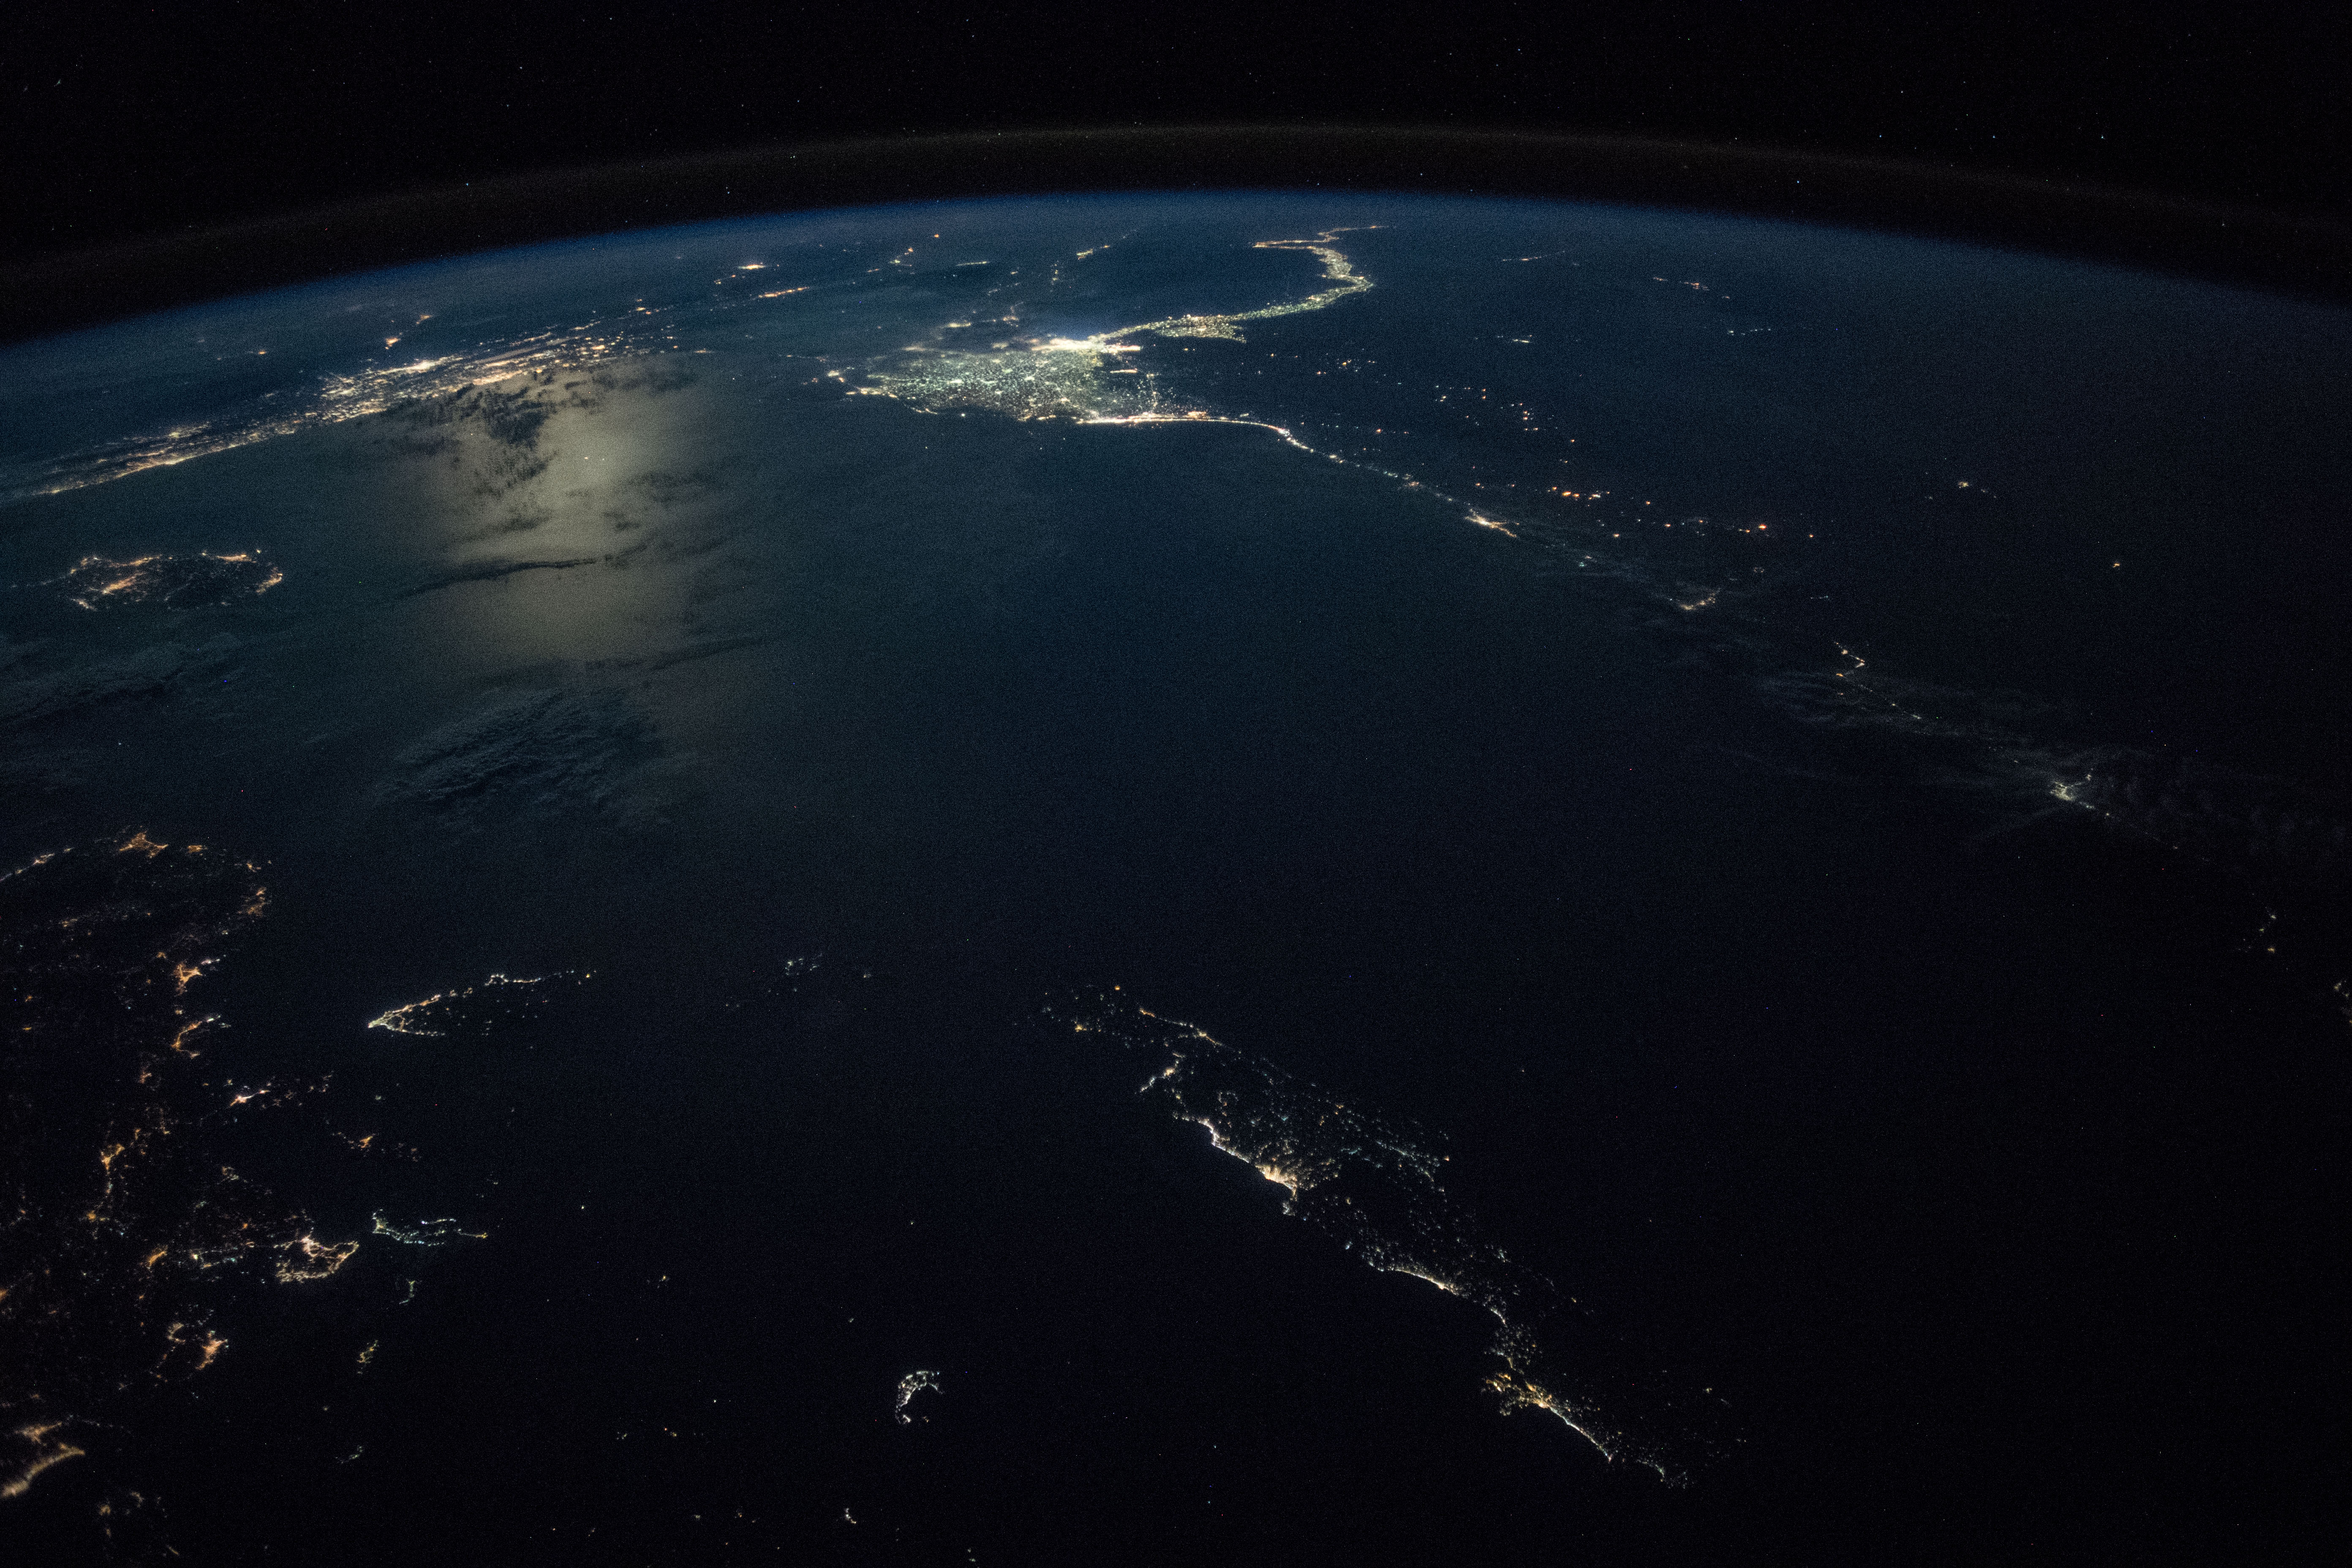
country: MEDITERRANEAN SEA
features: CRETE ISLAND, KOS ISLAND, RHODES ISLAND, NILE RIVER, CAIRO CITY, WESTERN DESERT, RHODES BASIN, STRABO TRENCH, PLINY TRENCH, KARPATHOS ISLAND, NIGHT, EARTH LIMB
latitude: 34.3
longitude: 26.8
